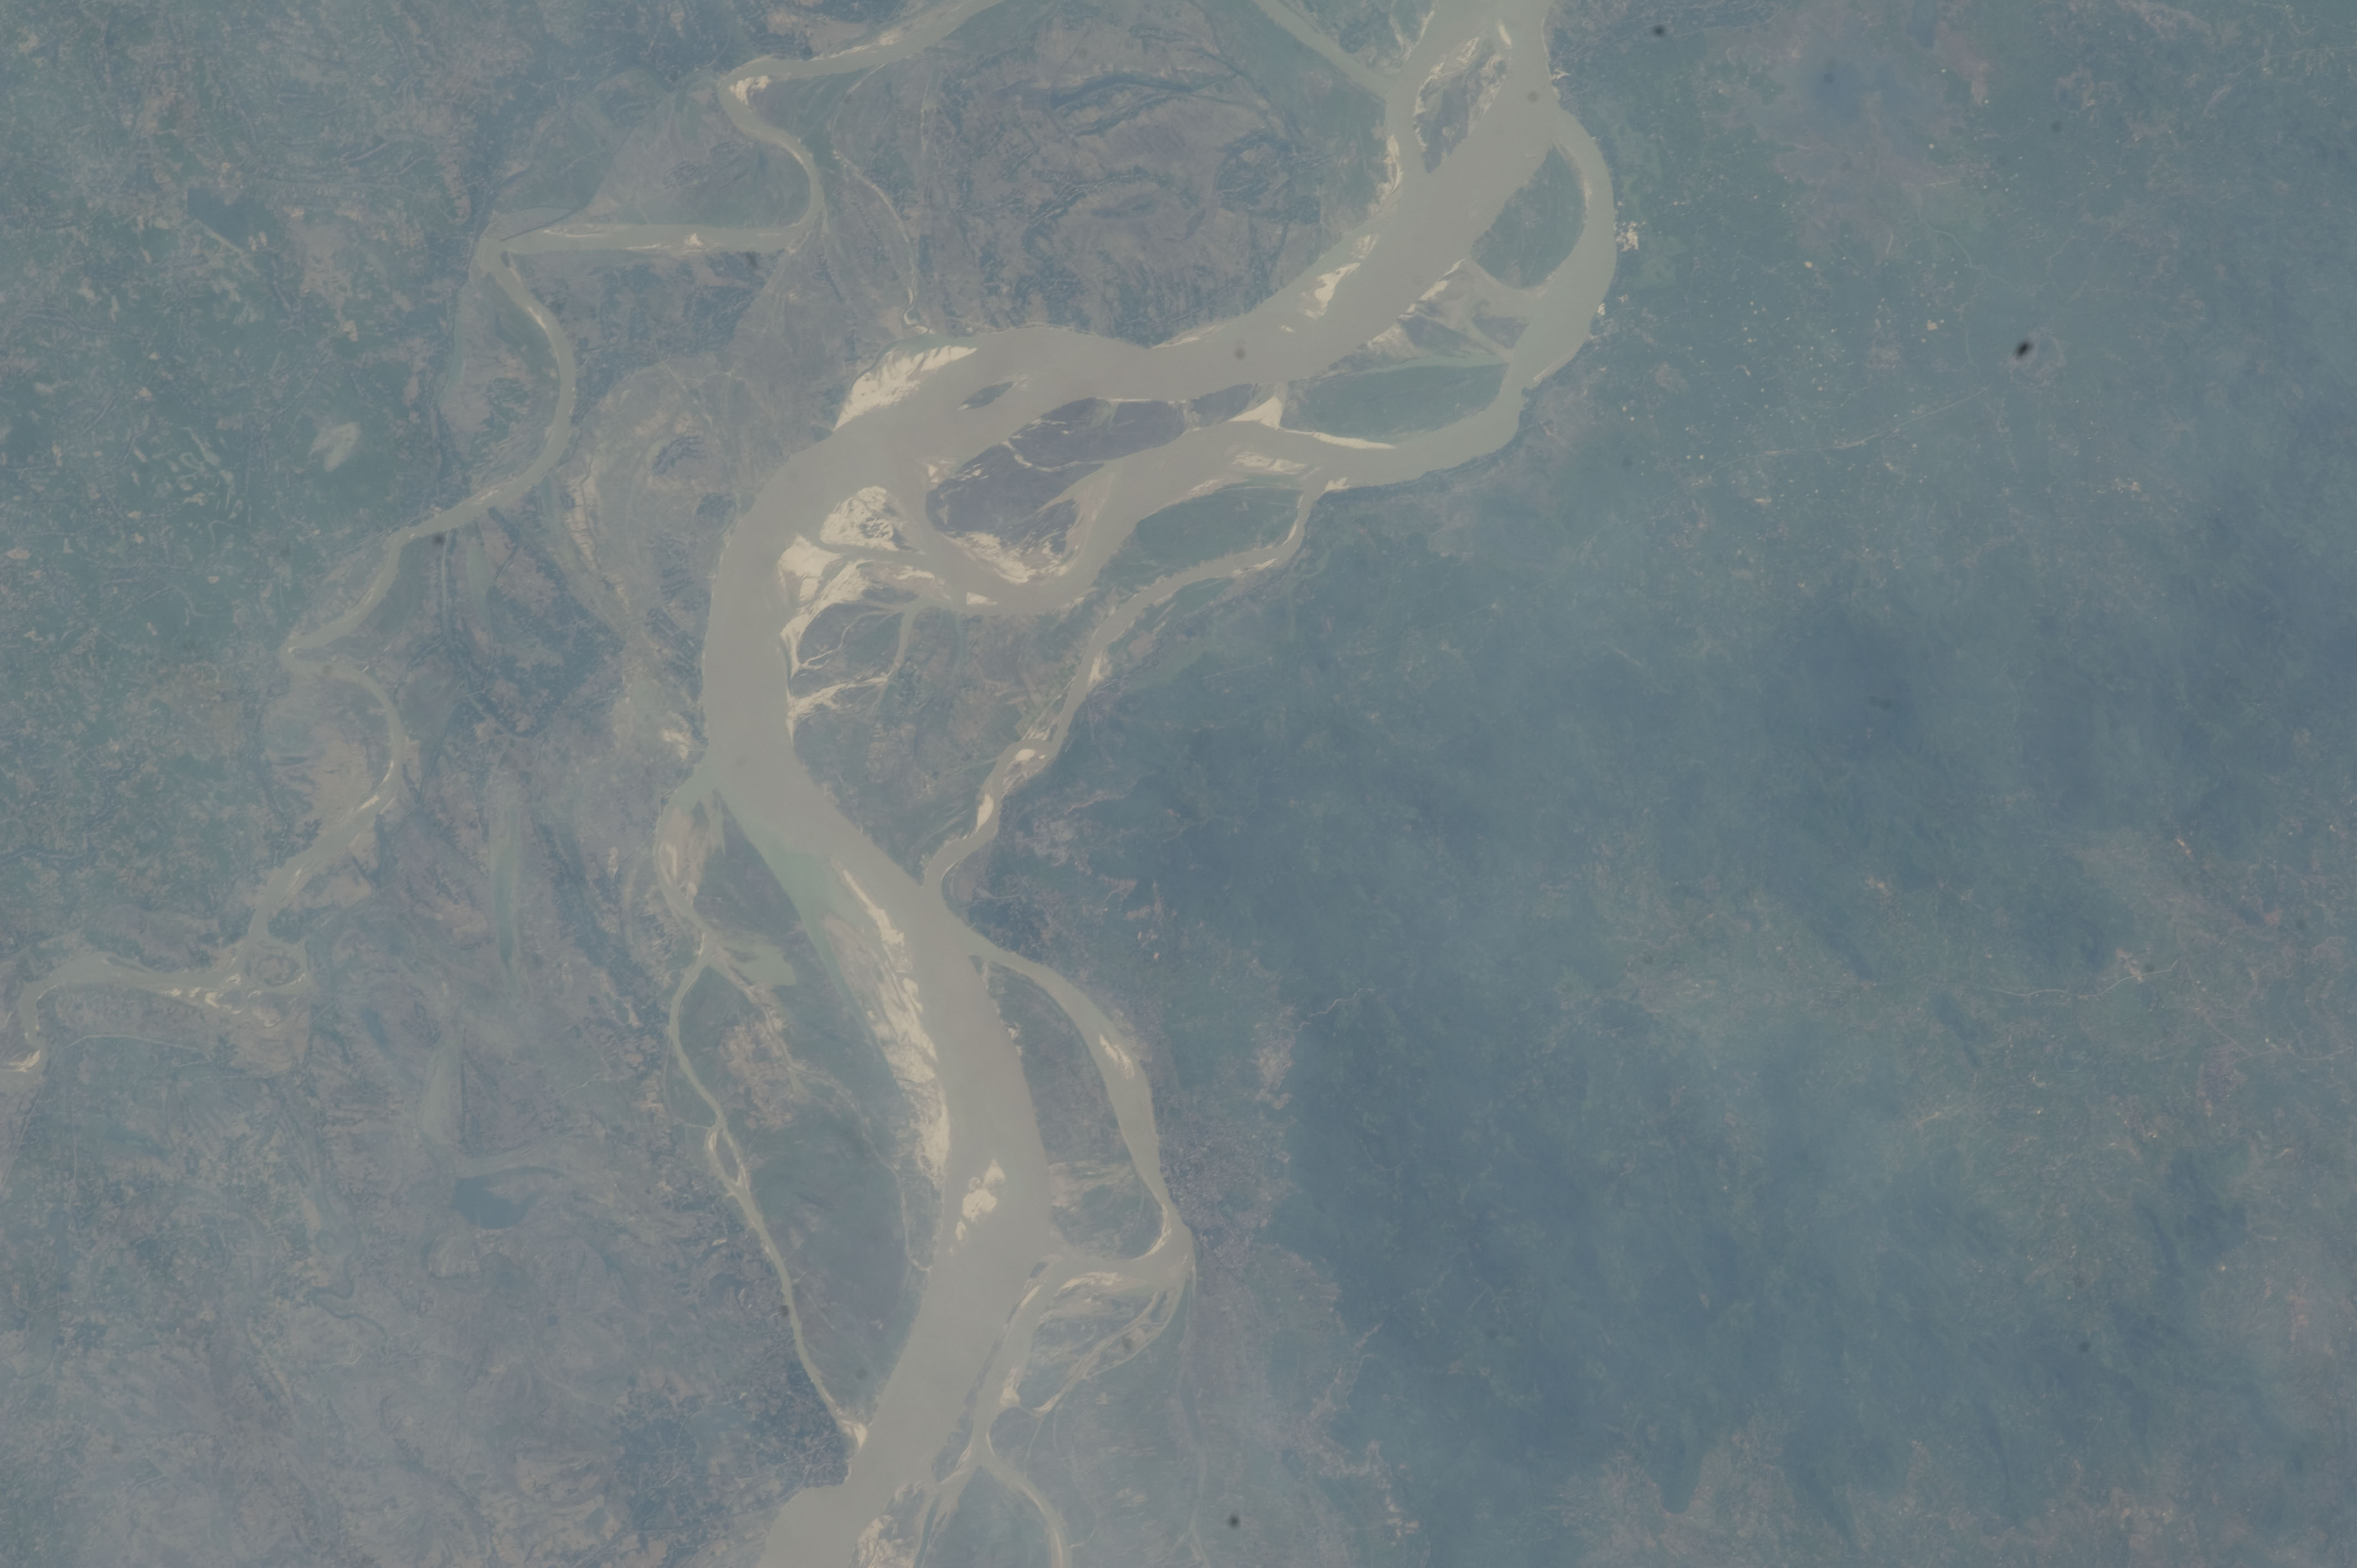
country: INDIA
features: GANGES R., MAHANANDA R., FLOODPLAINS
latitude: 25.2
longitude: 87.7
